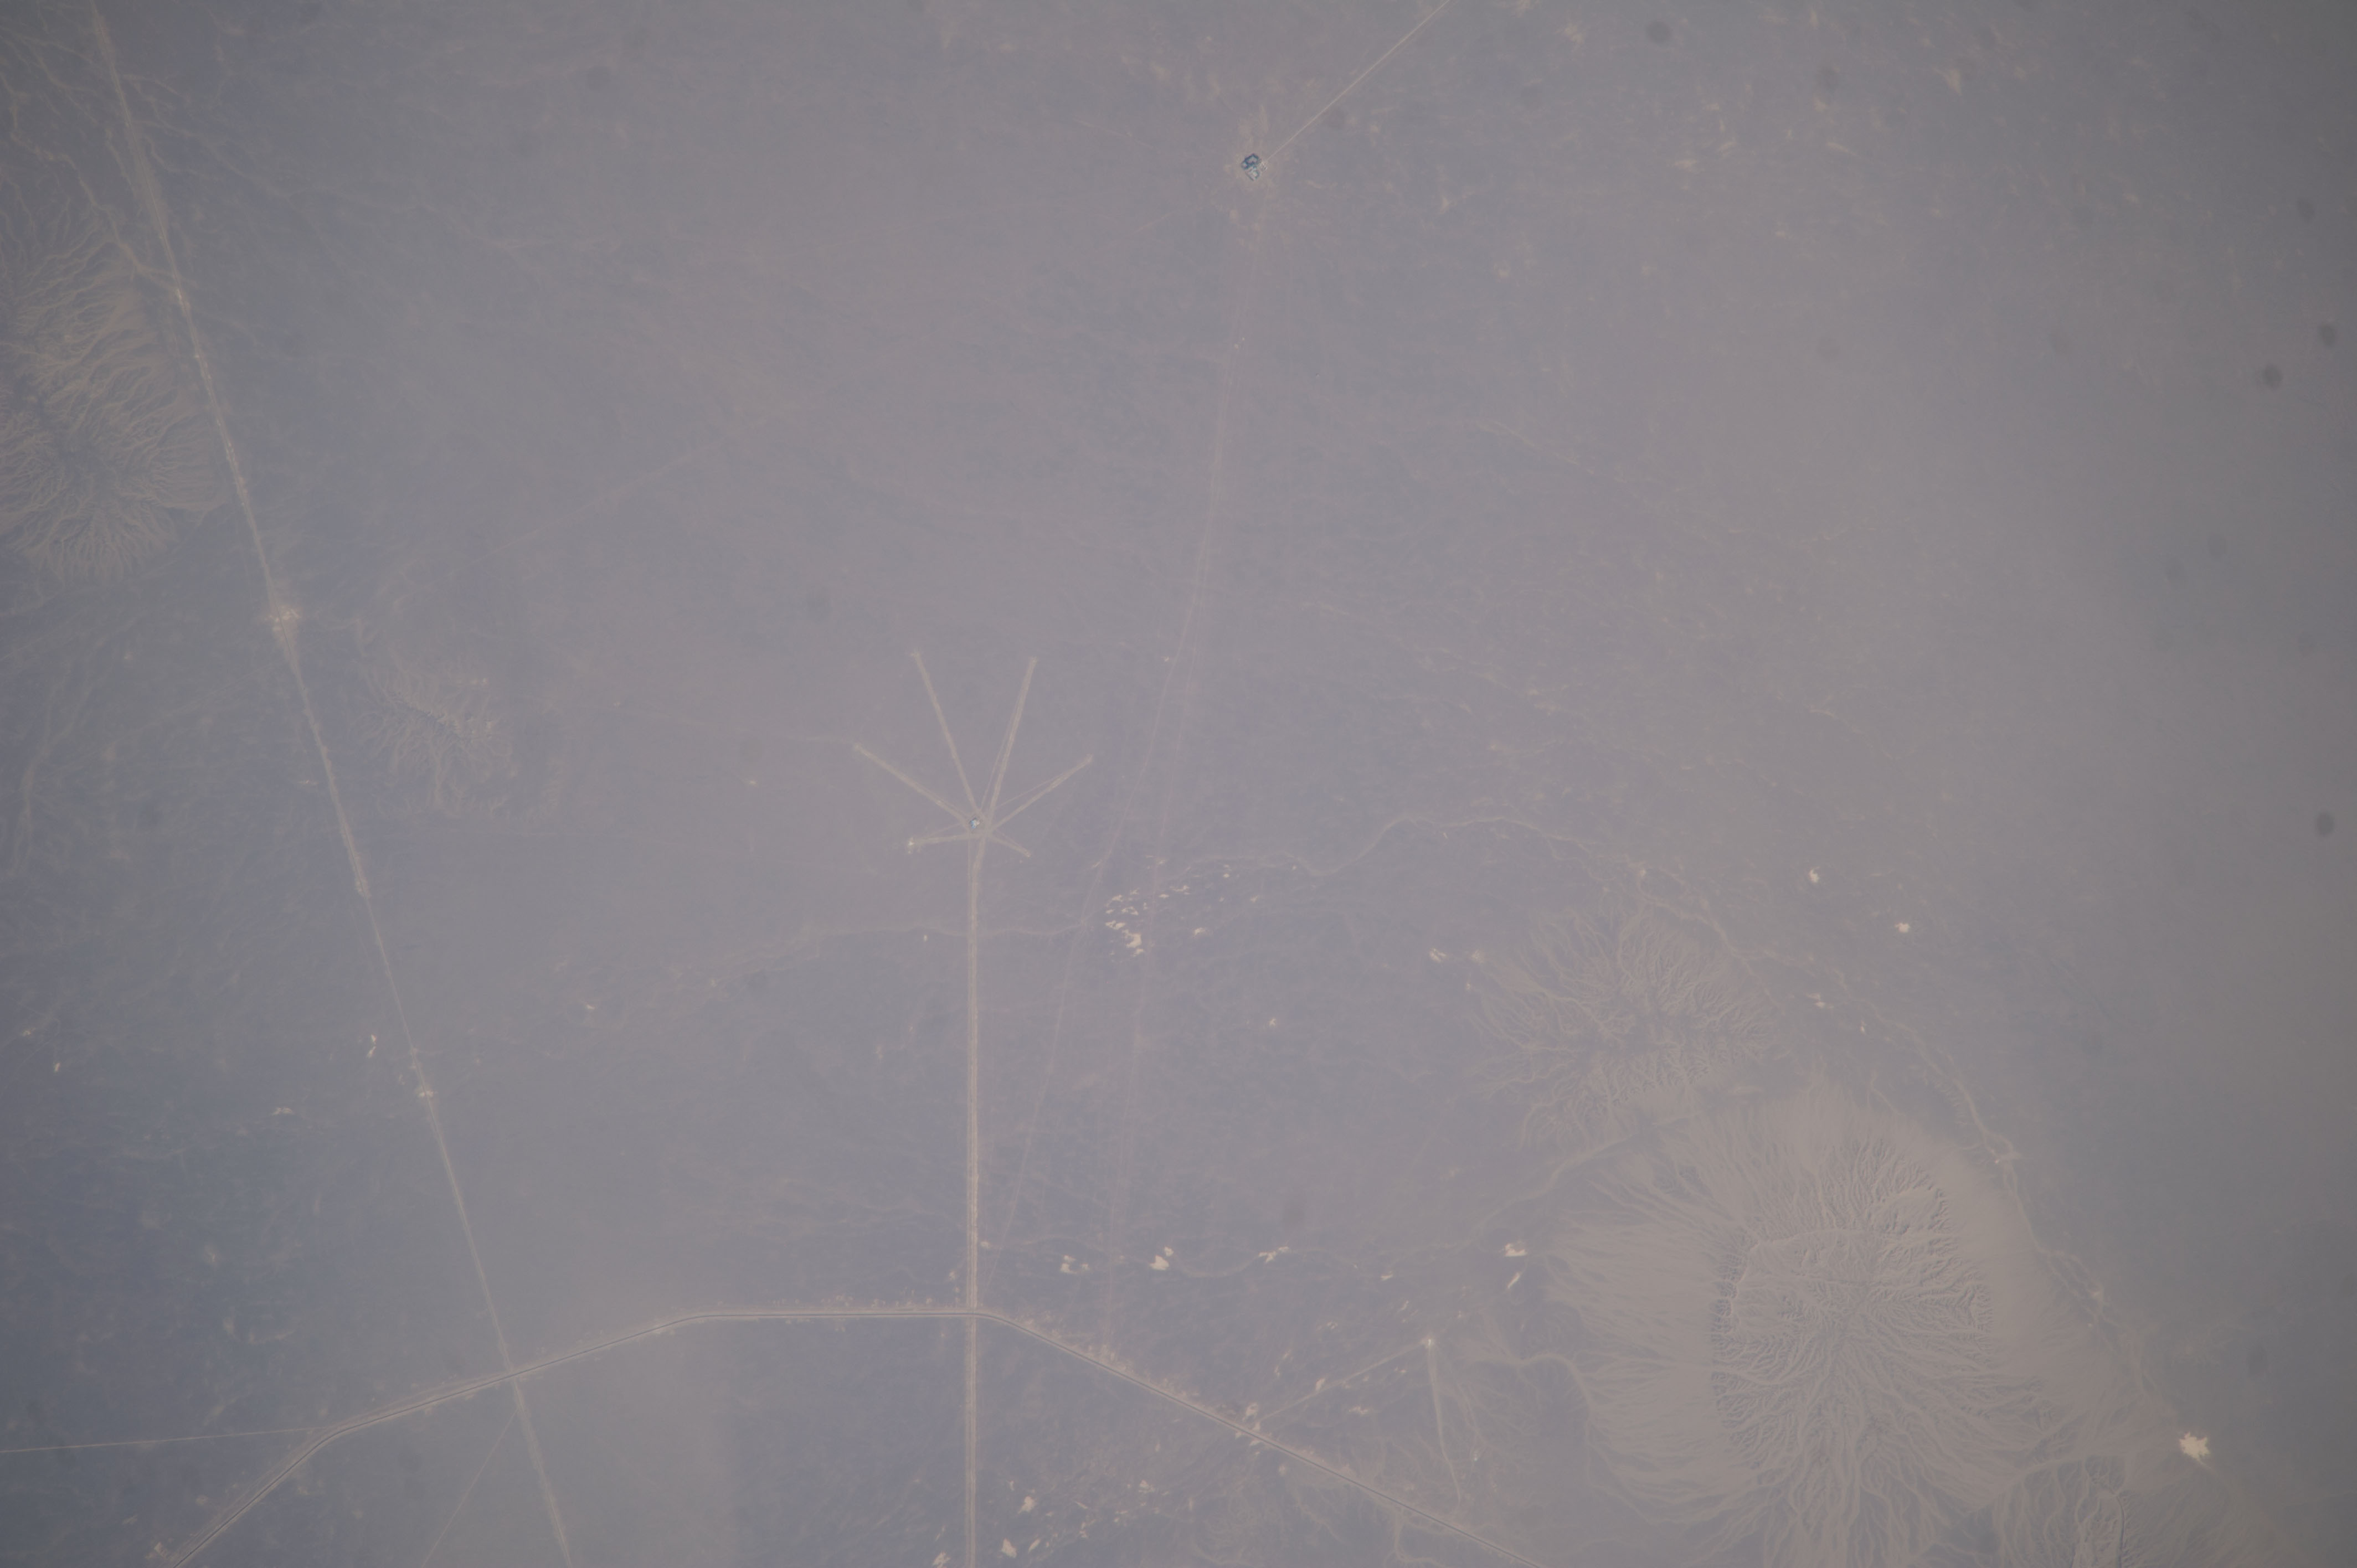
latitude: 40.9
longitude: 100.4
